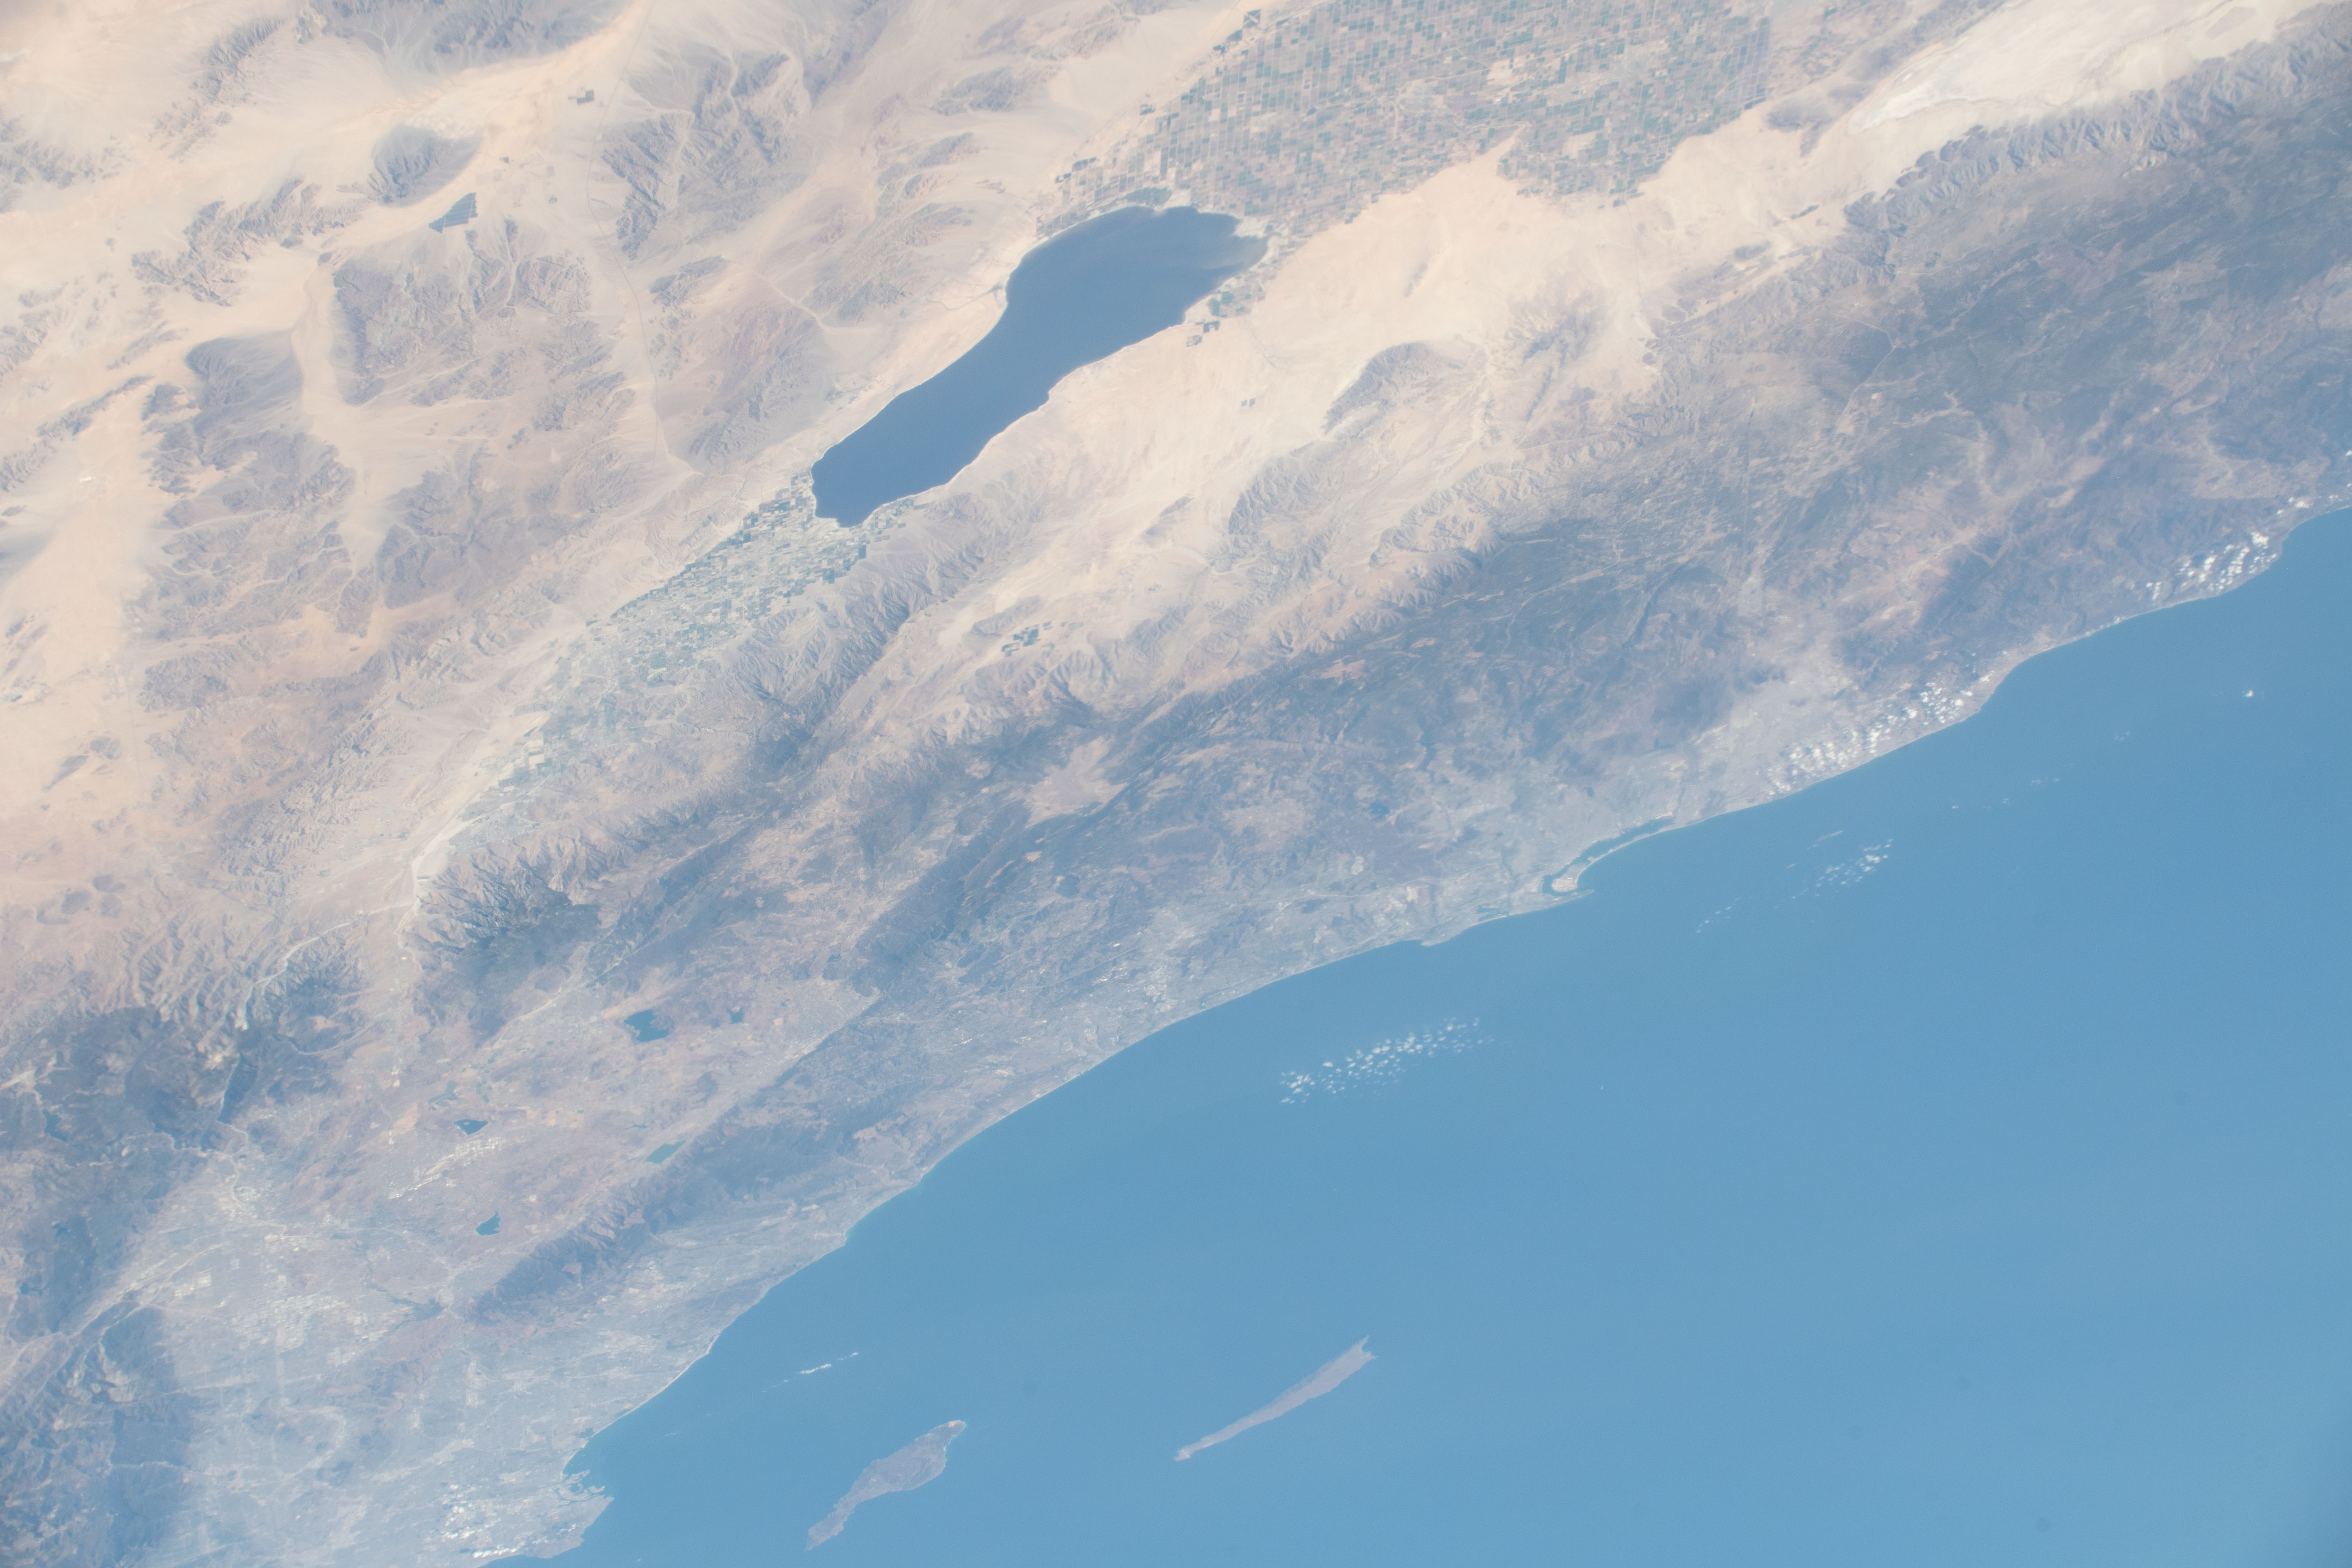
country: USA-CALIFORNIA
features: SALTON SEA, SAN DIEGO
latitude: 32.9
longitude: -117.3
